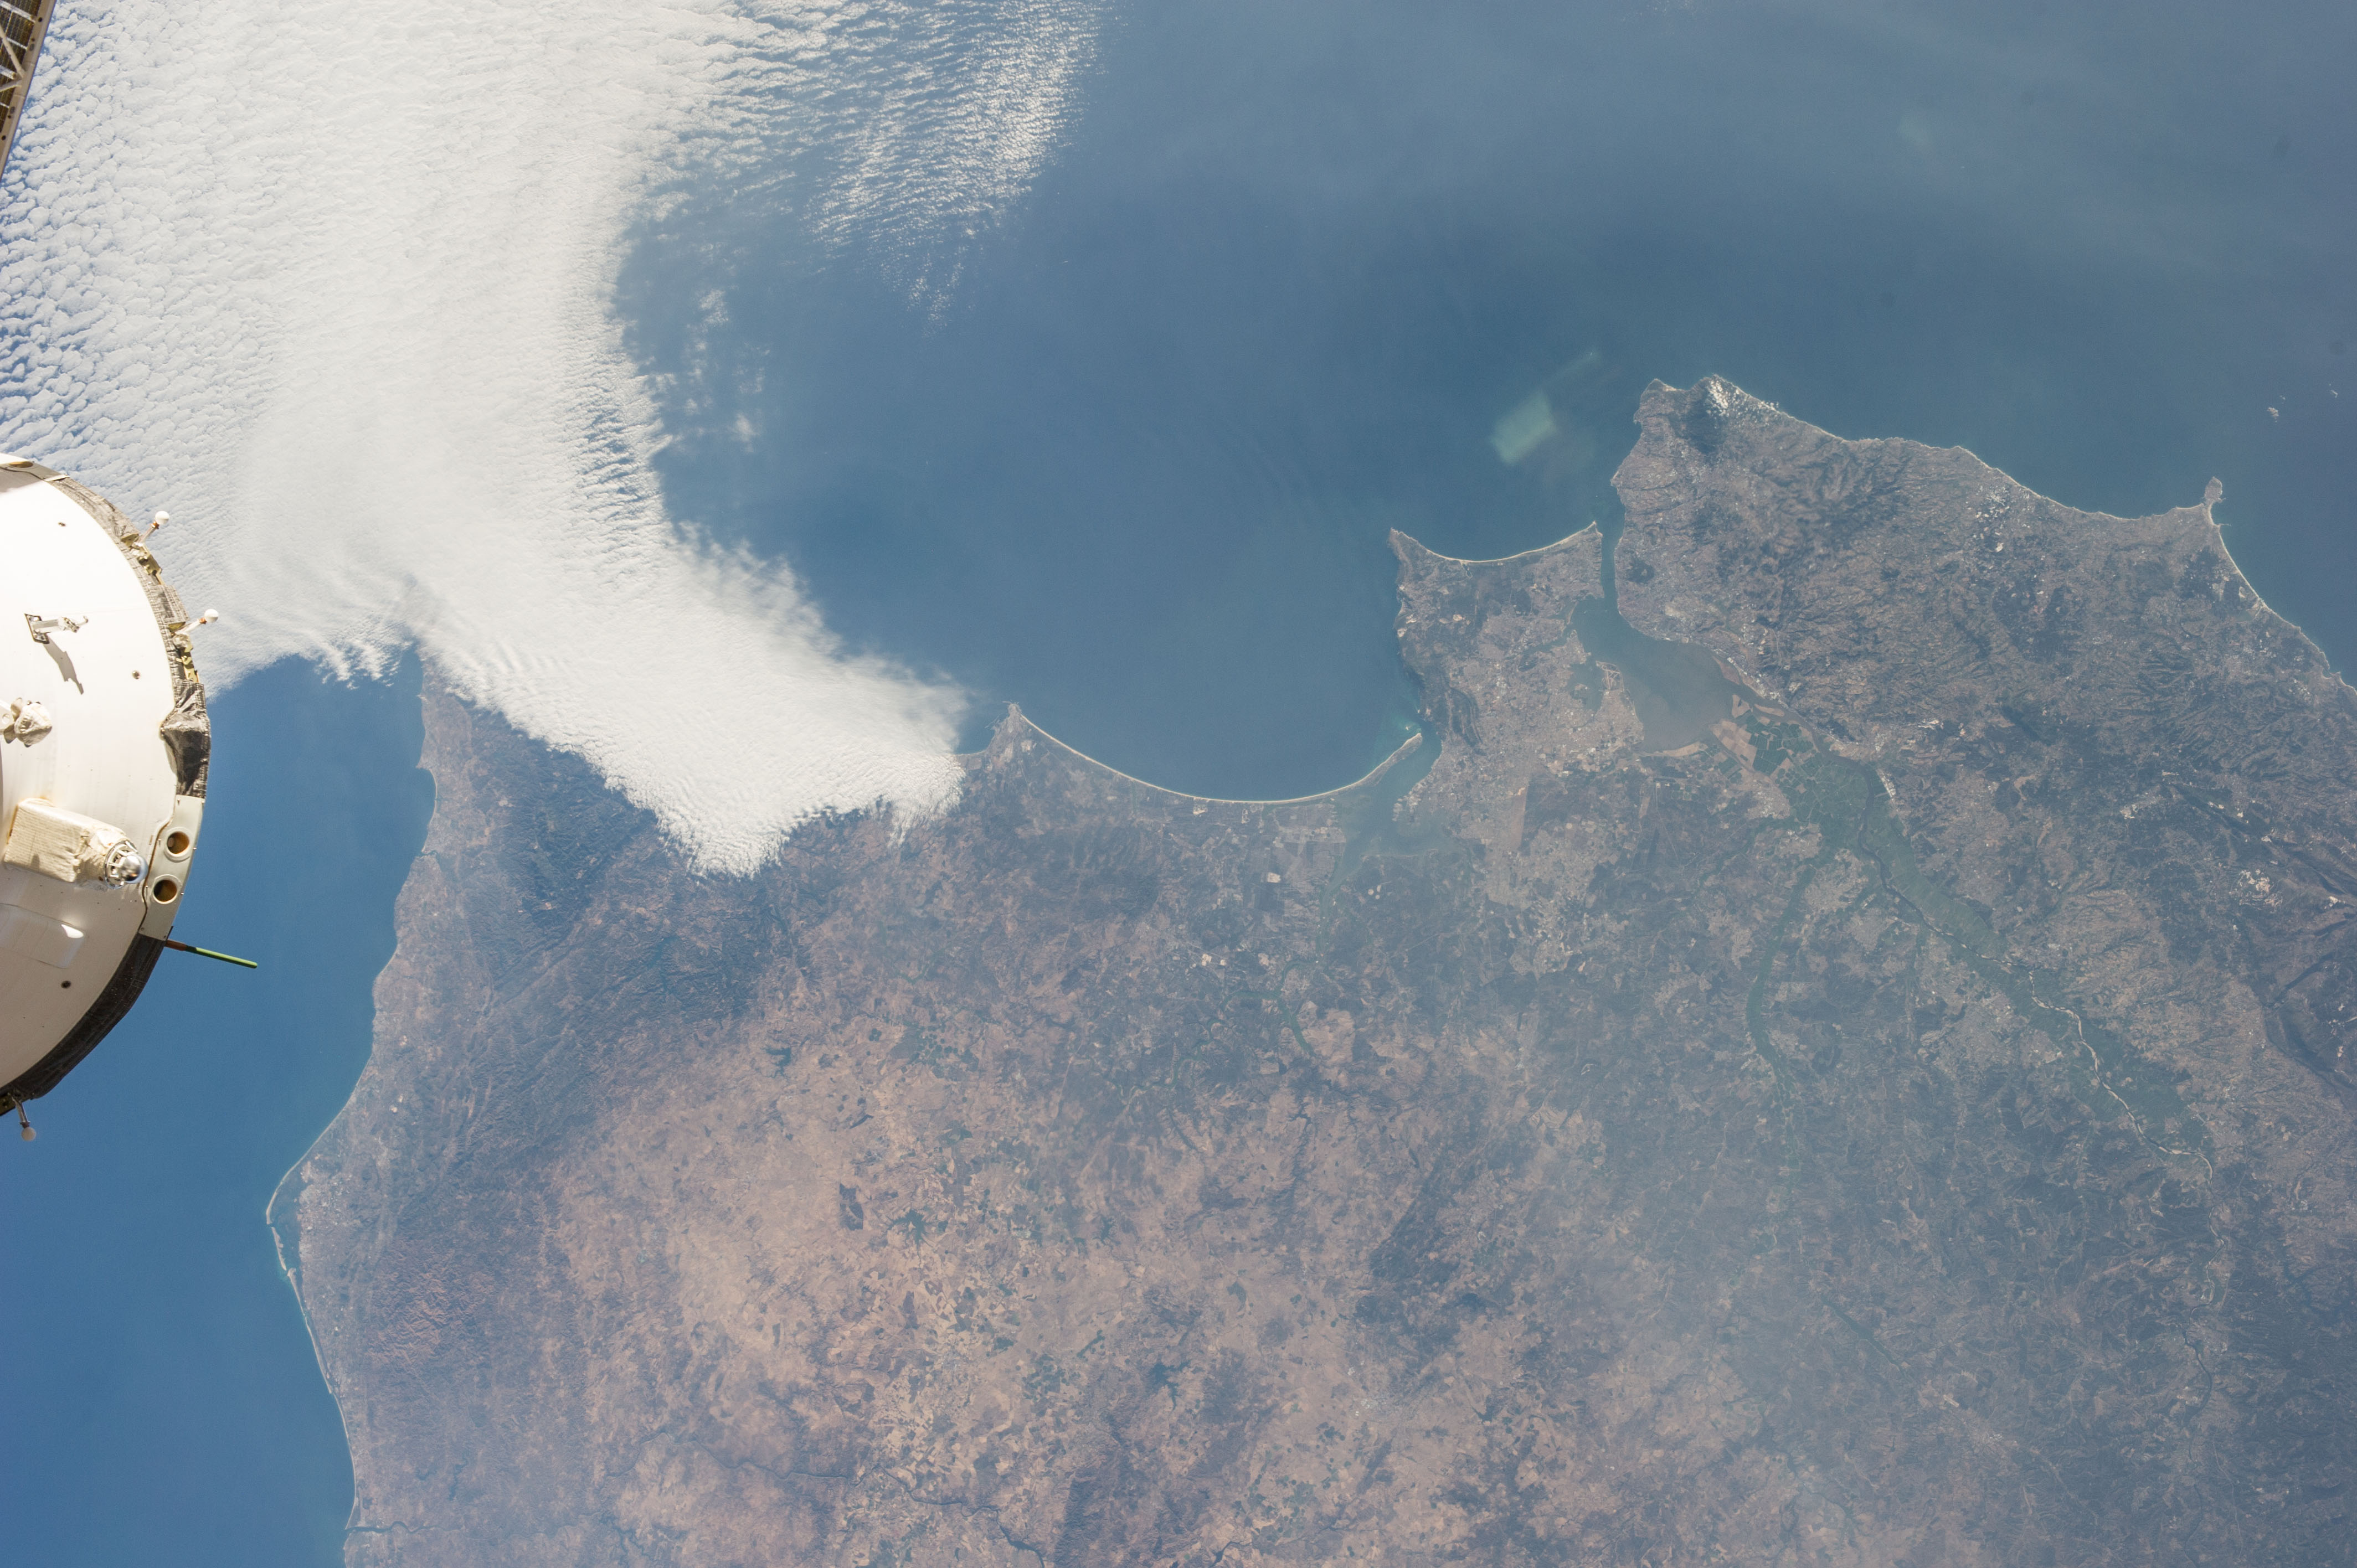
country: PORTUGAL
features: TAGUS RIVER, LISBON, SETUBAL MUNICIPALY, ATLANTIC OCEAN
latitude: 38.2
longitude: -8.8
